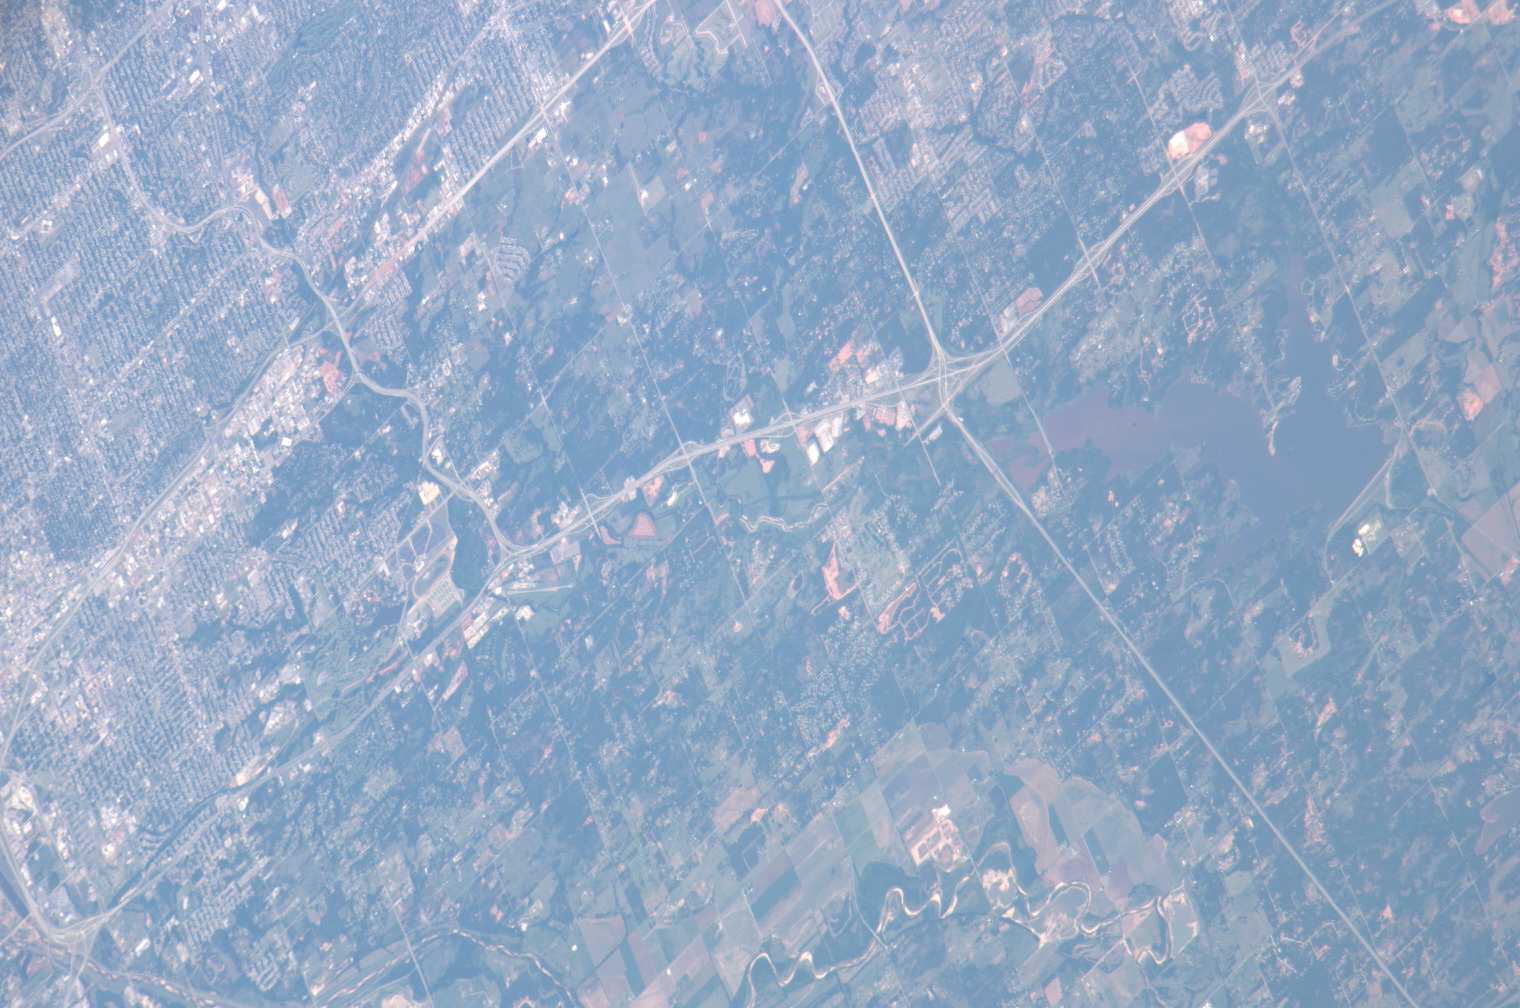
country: USA-OKLAHOMA
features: NE. OKLAHOMA CITY, AGR., RES.
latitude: 35.6
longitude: -97.5
